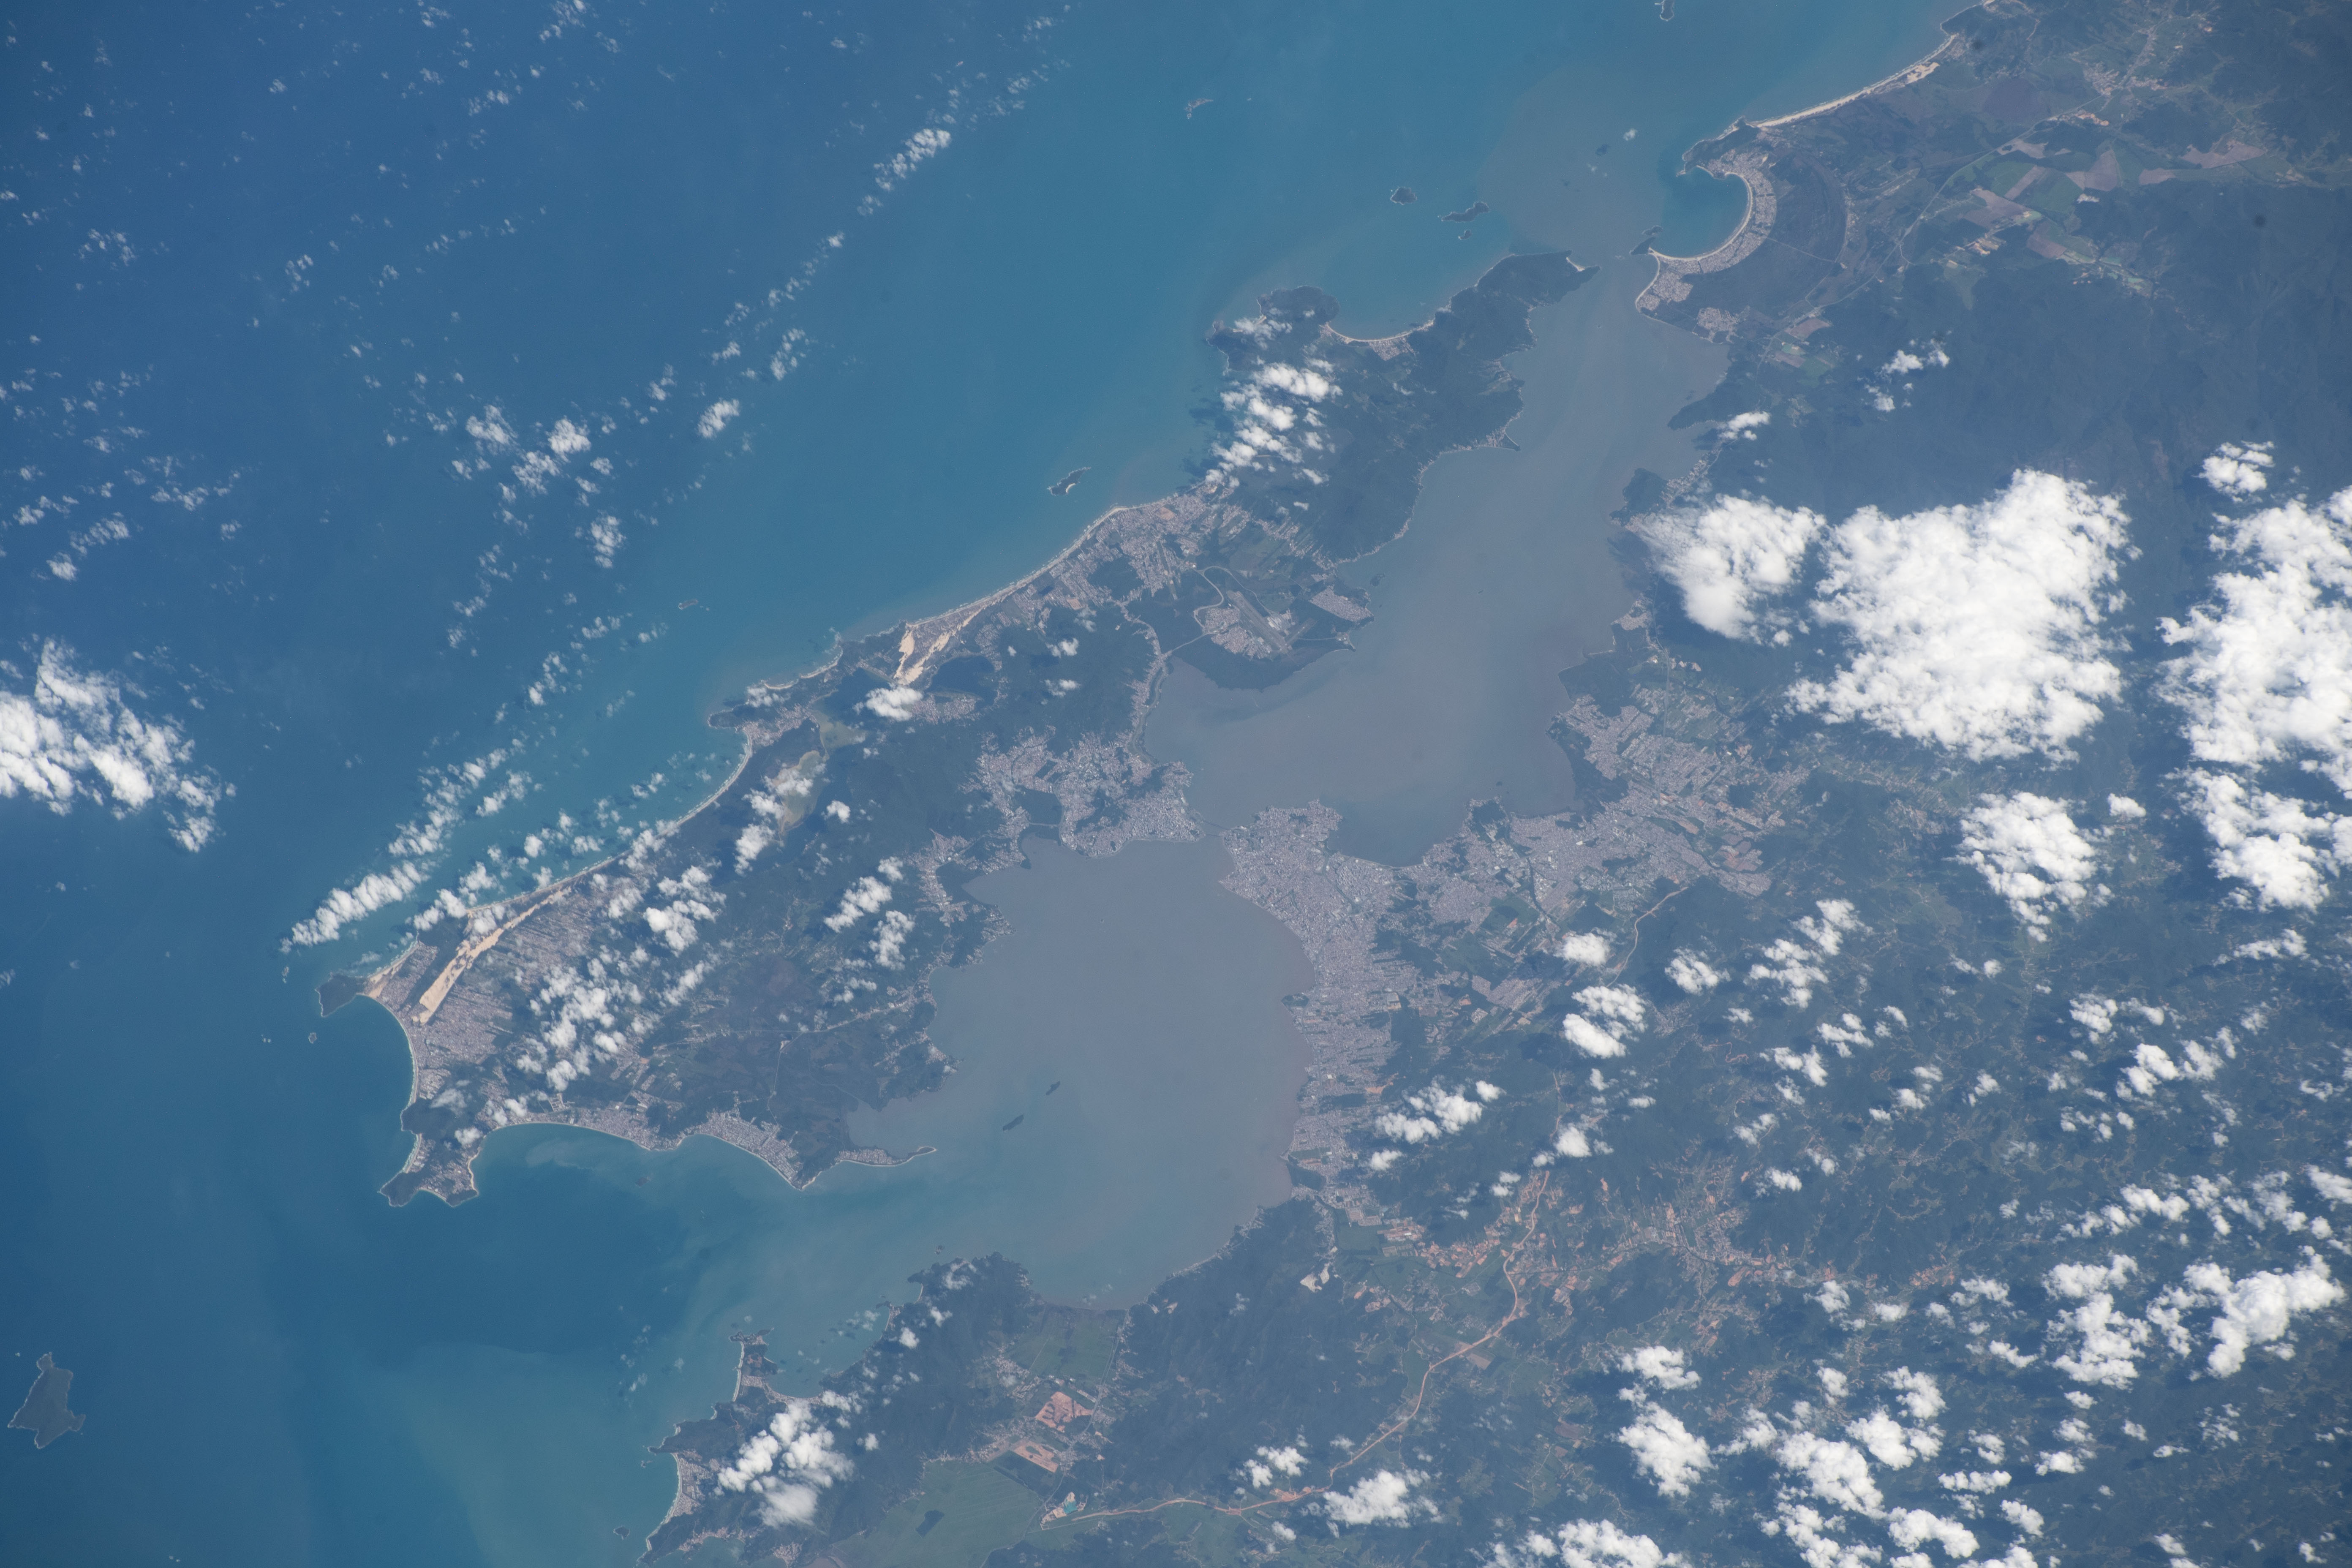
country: BRAZIL
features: FLORIANOPOLIS
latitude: -27.6
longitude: -48.6
